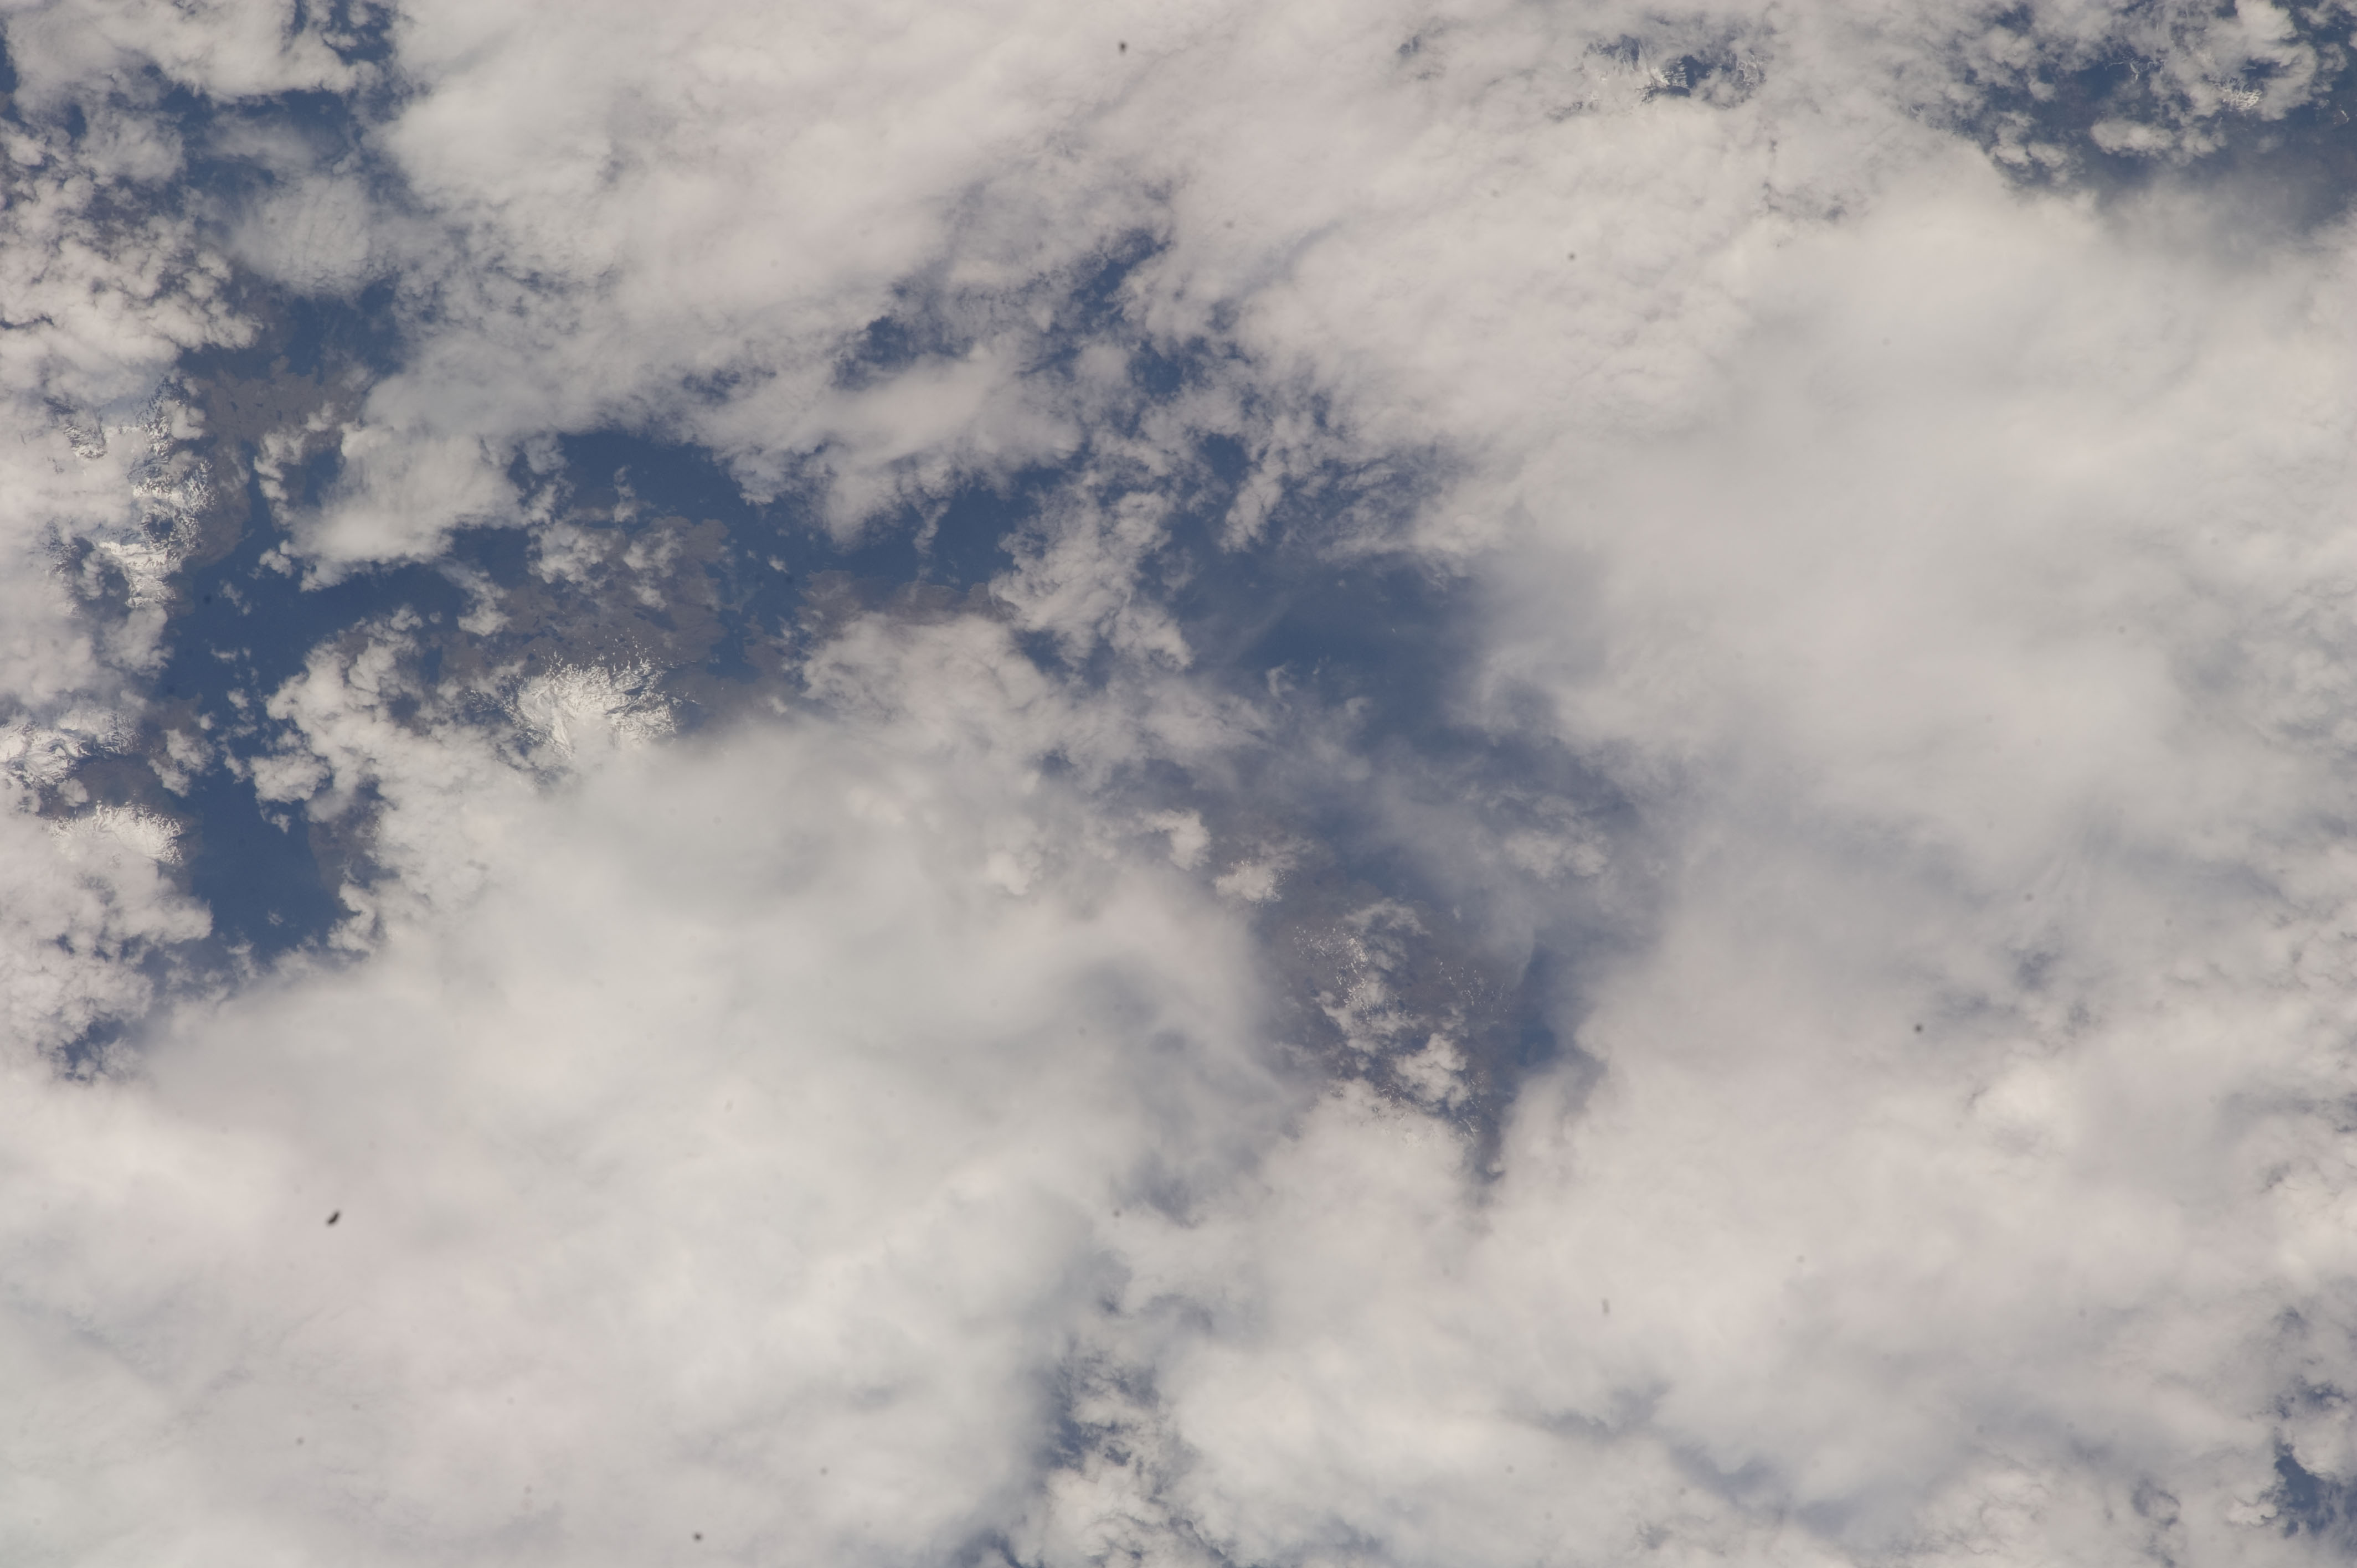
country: CHILE
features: STRAIT OF MAGELLAN, SNOW
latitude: -54.0
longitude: -71.4
